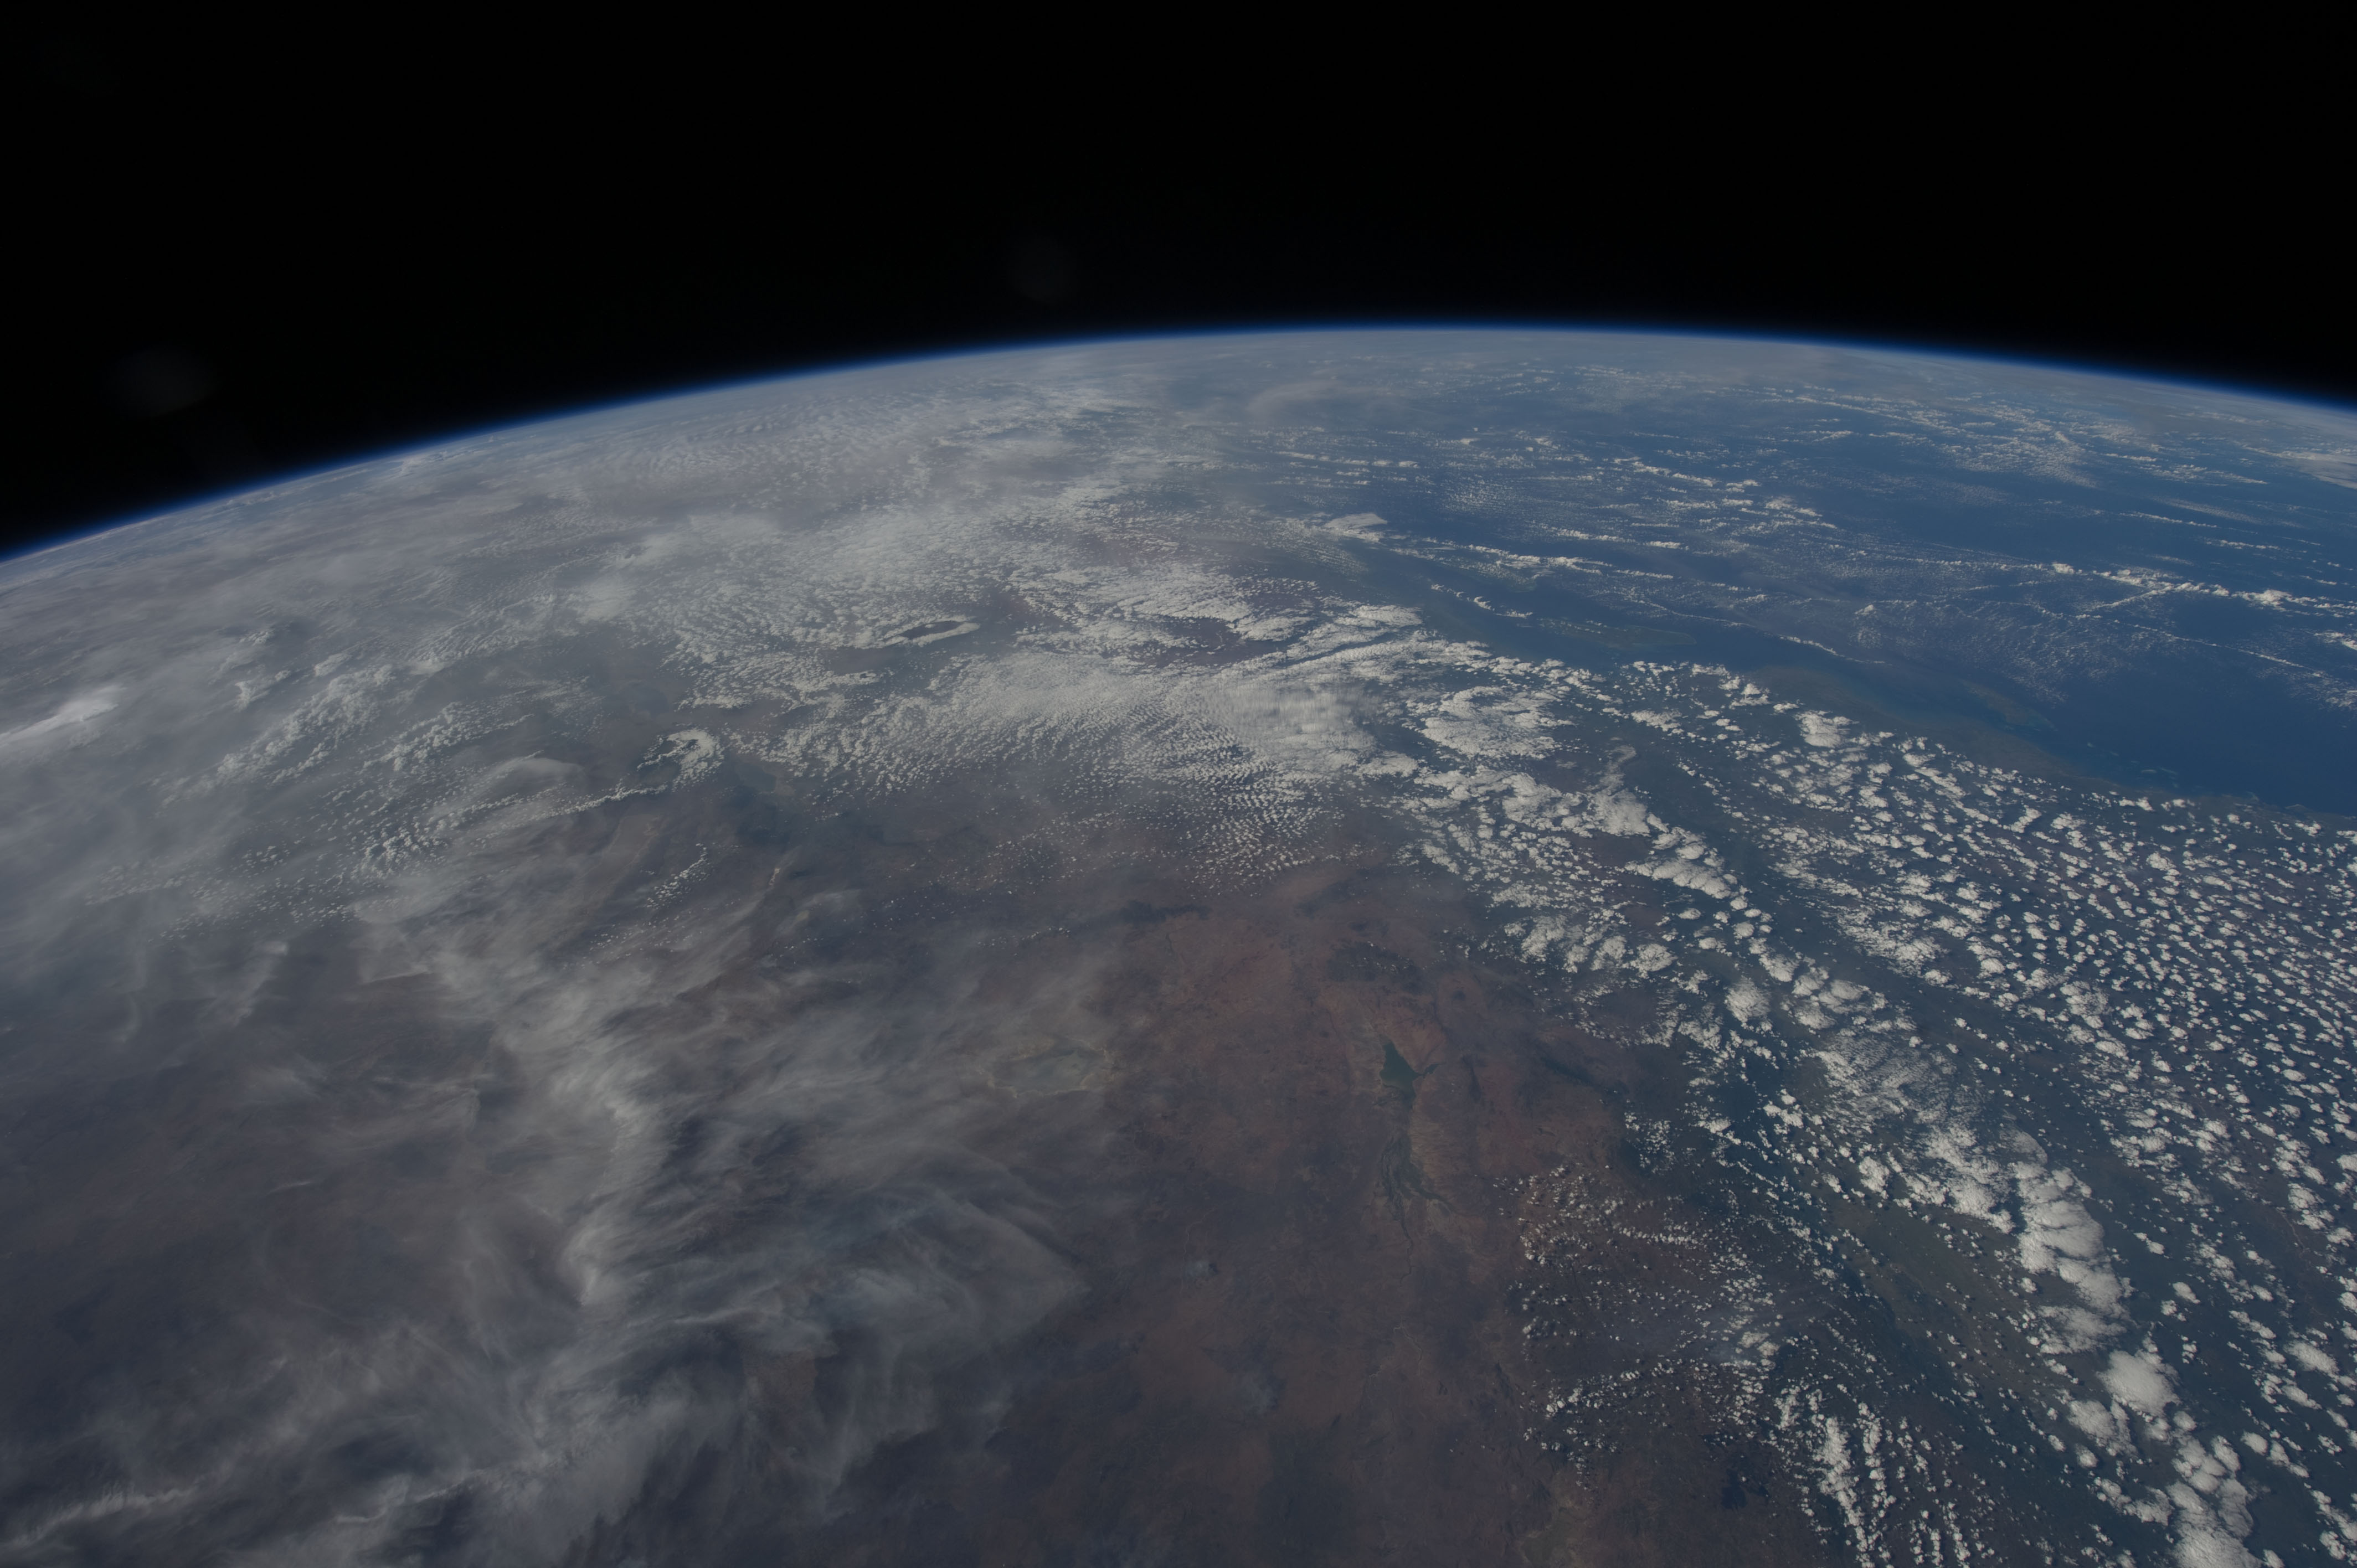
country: TANZANIA
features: PAN- MTERA RES., INDIAN O.
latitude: -7.5
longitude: 36.5
